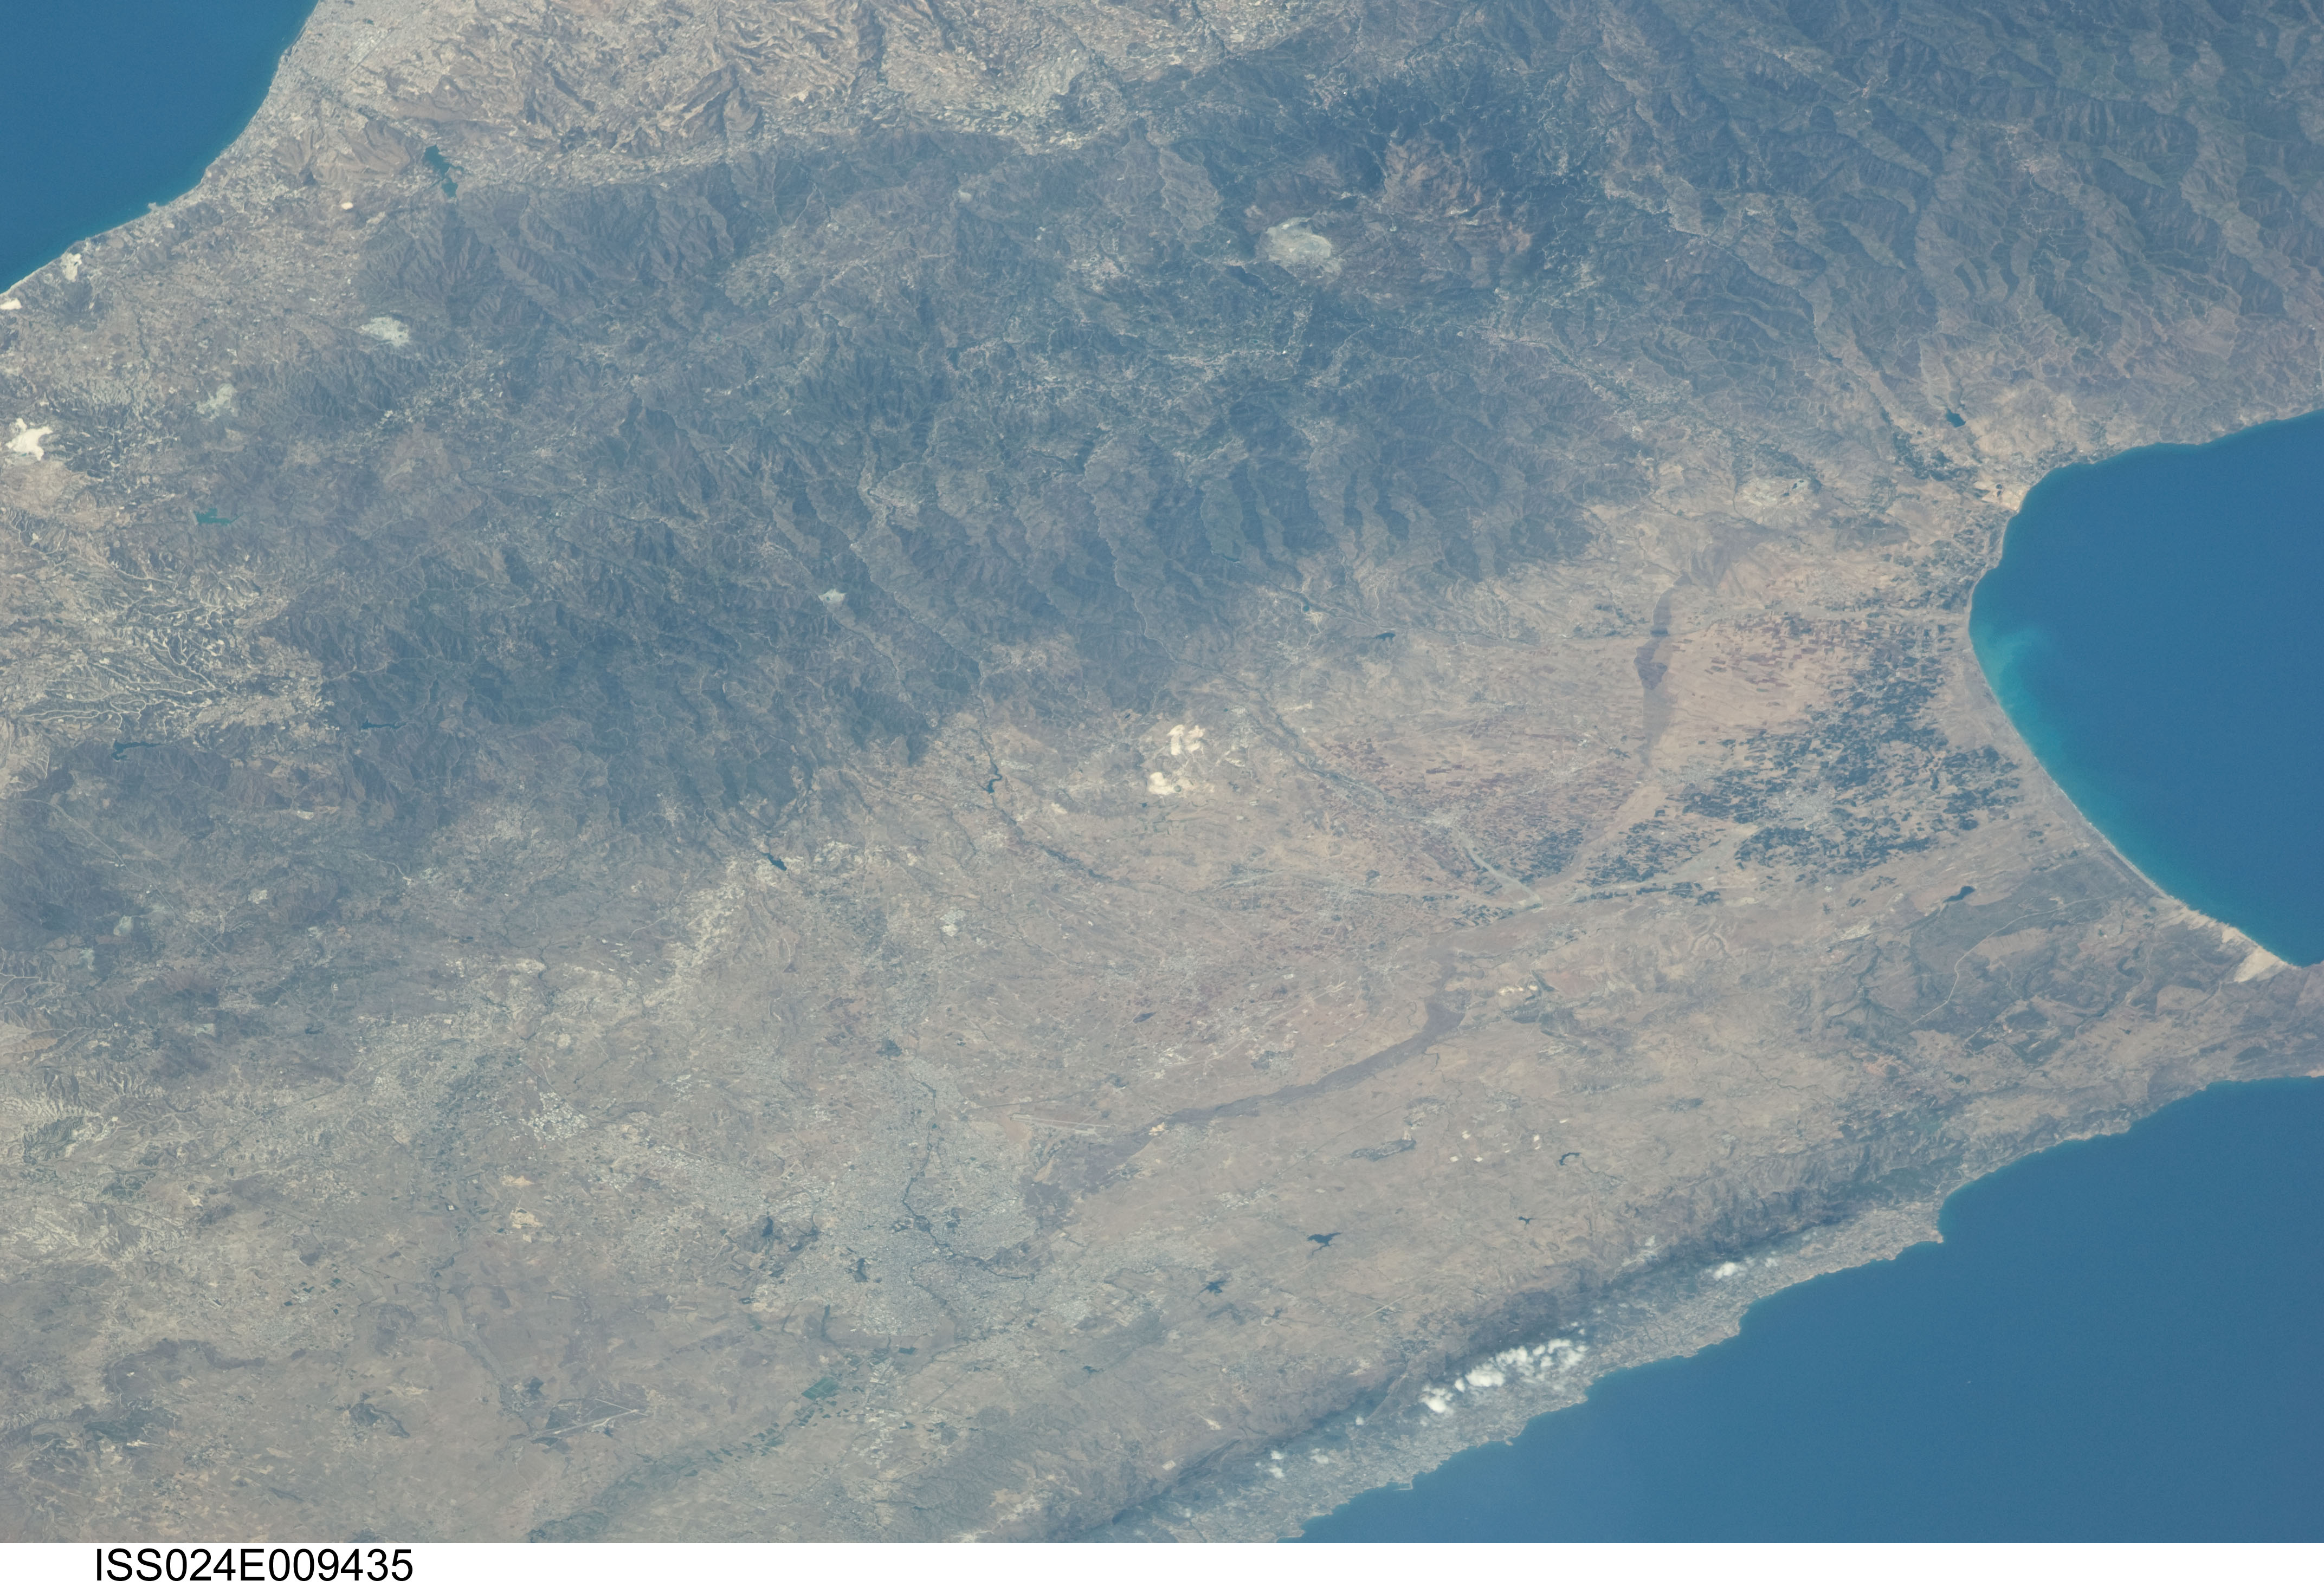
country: CYPRUS
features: TROODOS MTS., FOR., NICOSIA, COASTS, LIMMASSOL, MORPHOU BAY
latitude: 35.1
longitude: 33.1
